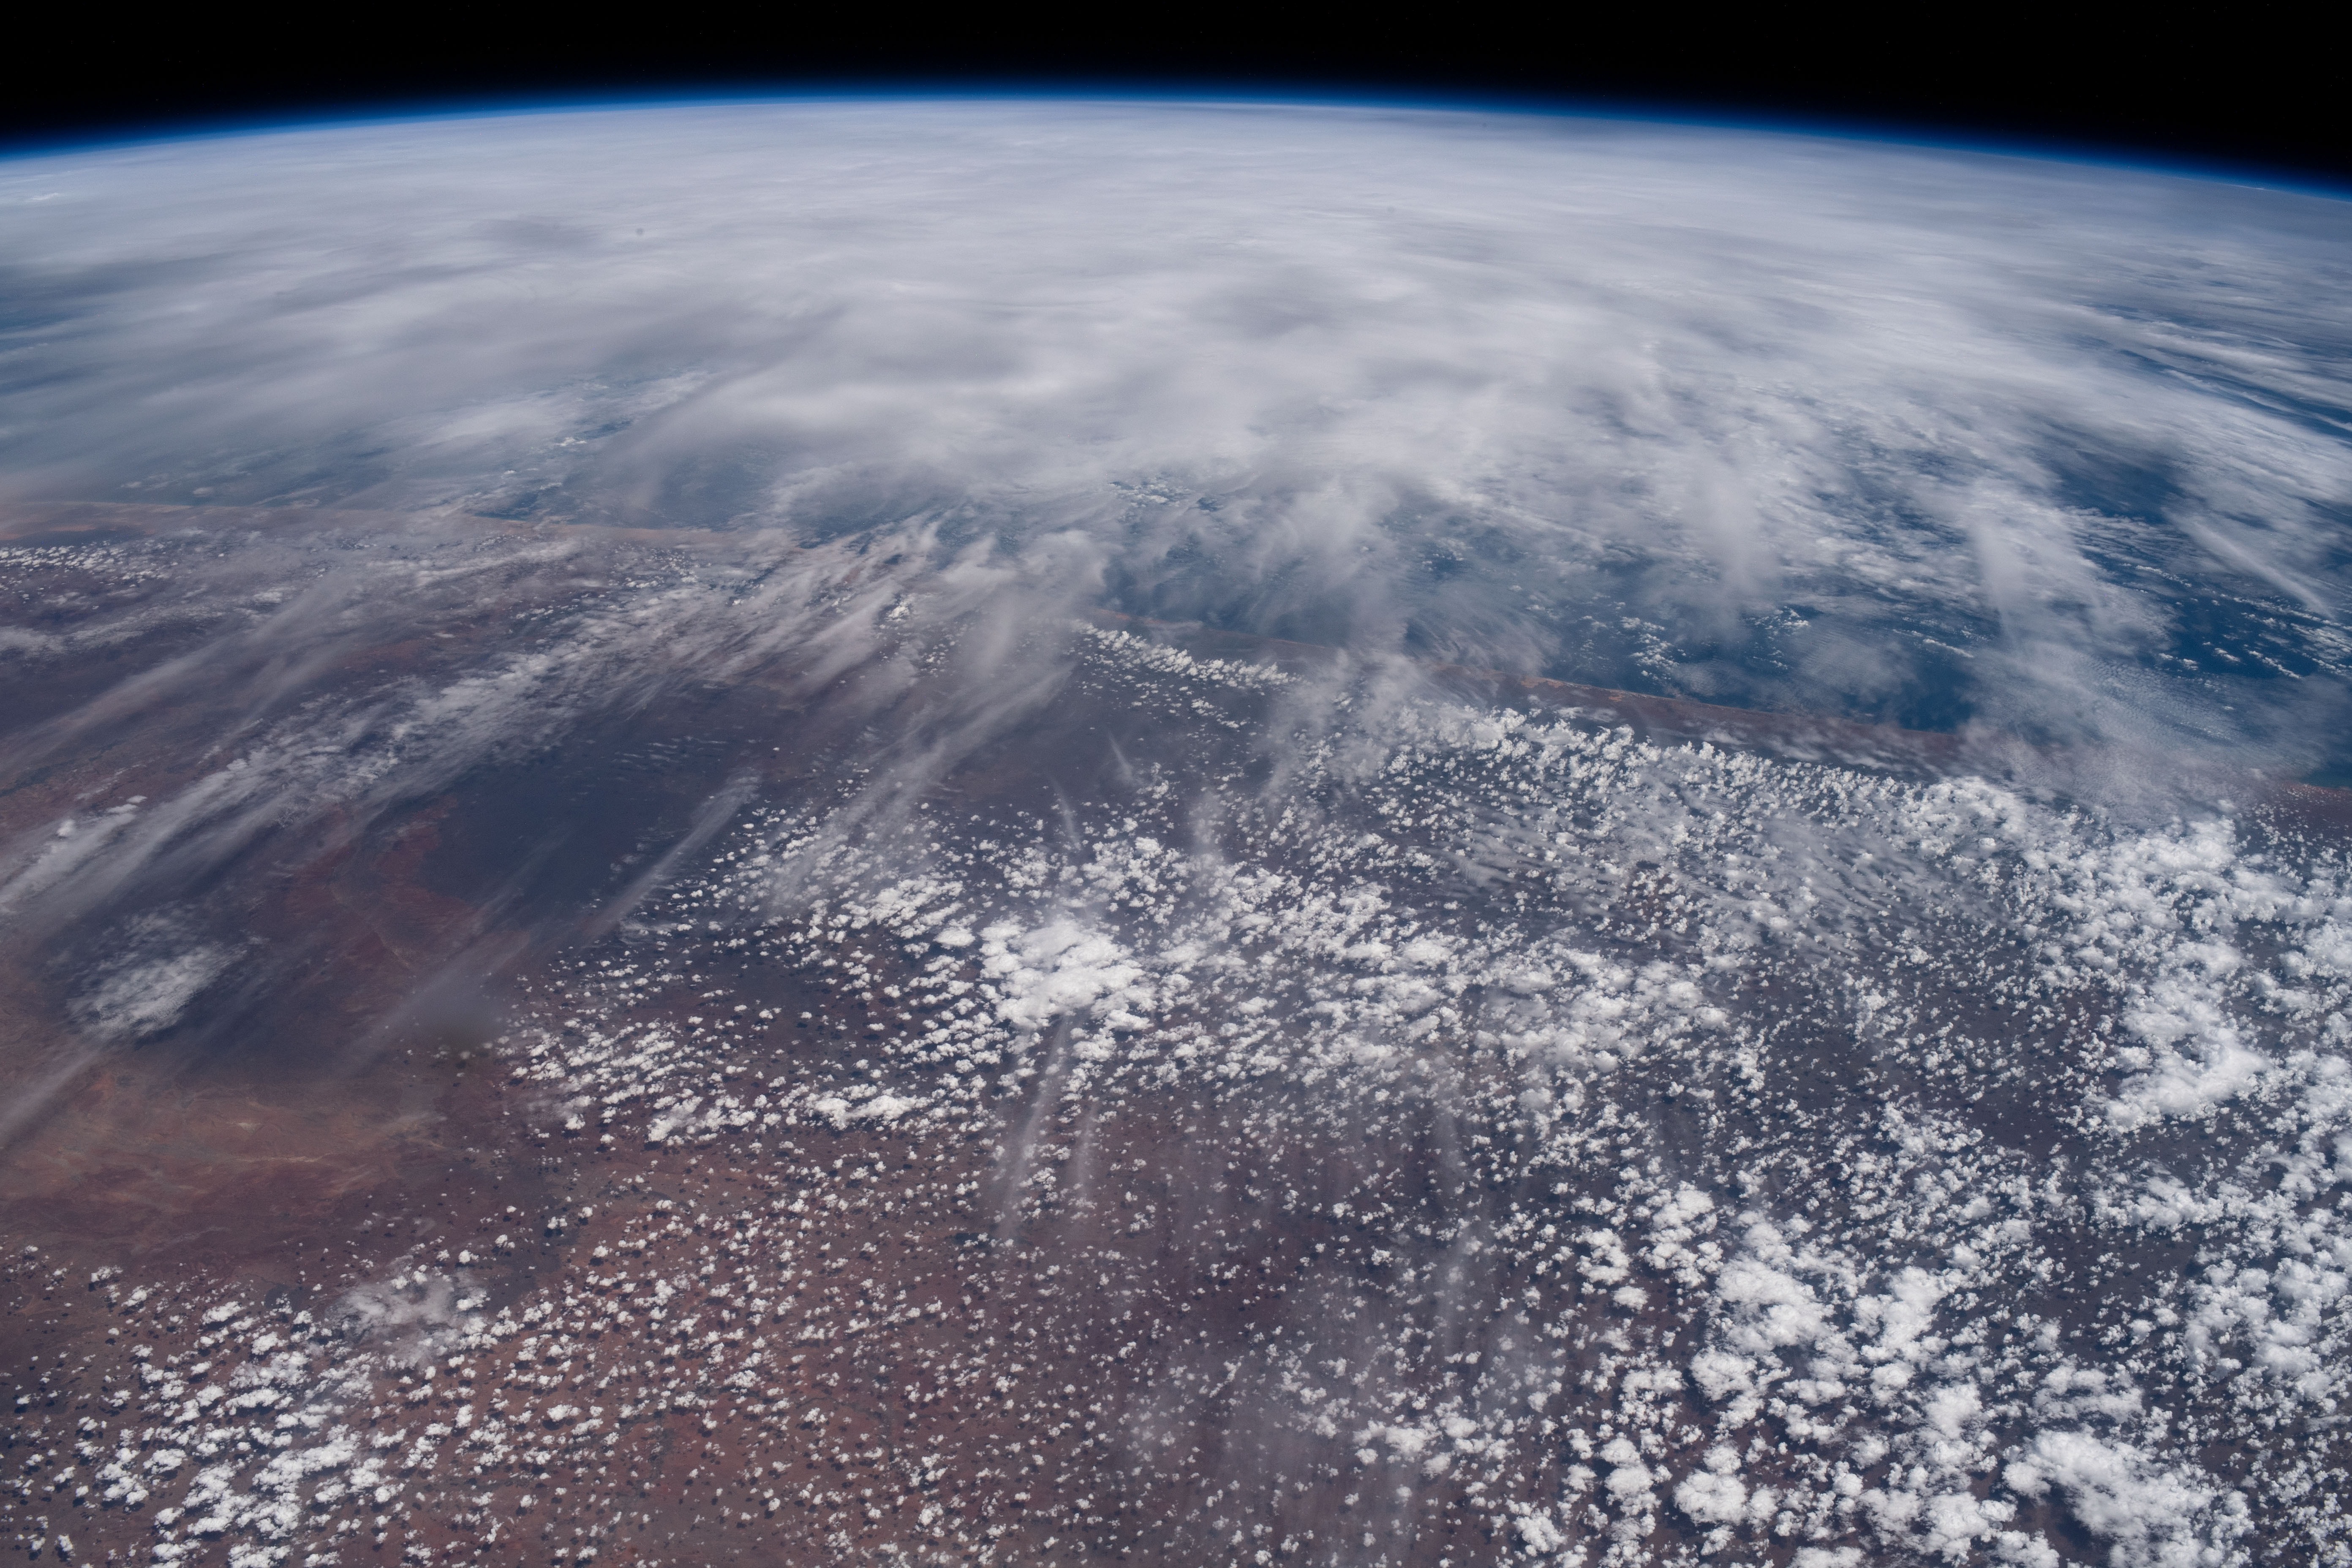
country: SOMALIA
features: HORN OF AFRICA, INDIAN OCEAN, SOMALI PLATEAU
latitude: 2.0
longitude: 44.5
